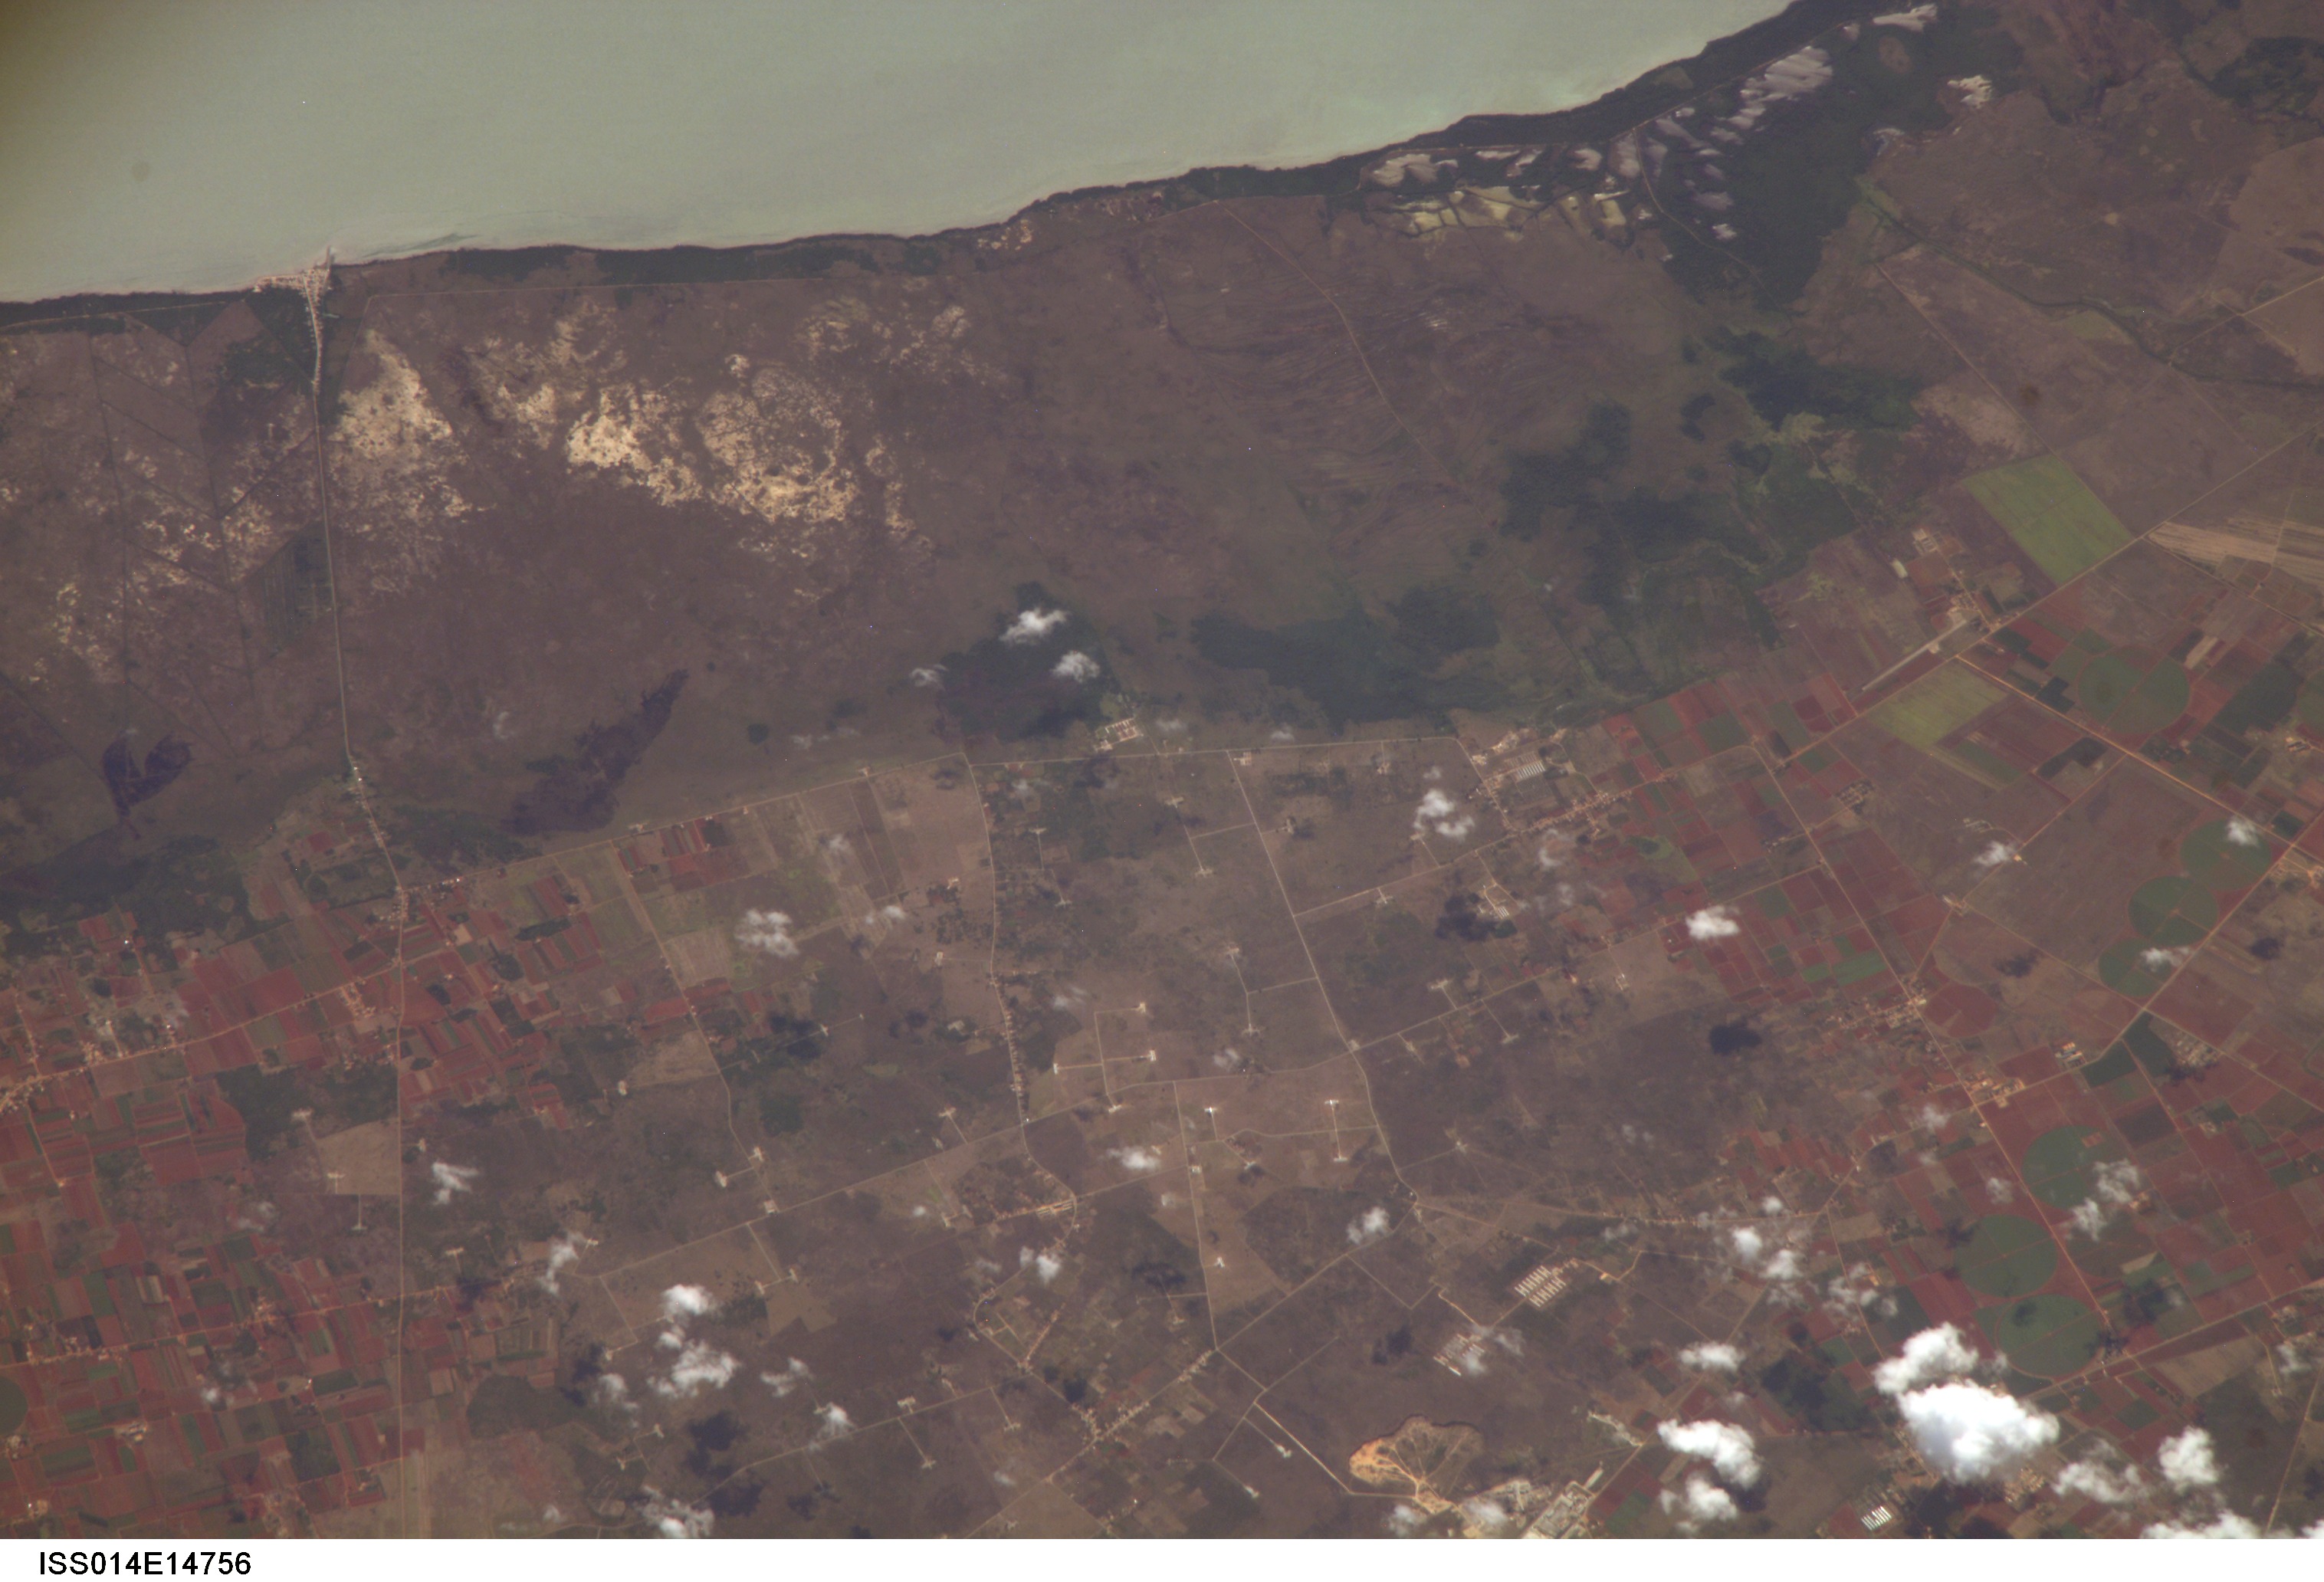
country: CUBA
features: COAST, AGR., SE. OF ARTEMISA
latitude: 22.7
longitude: -82.6
